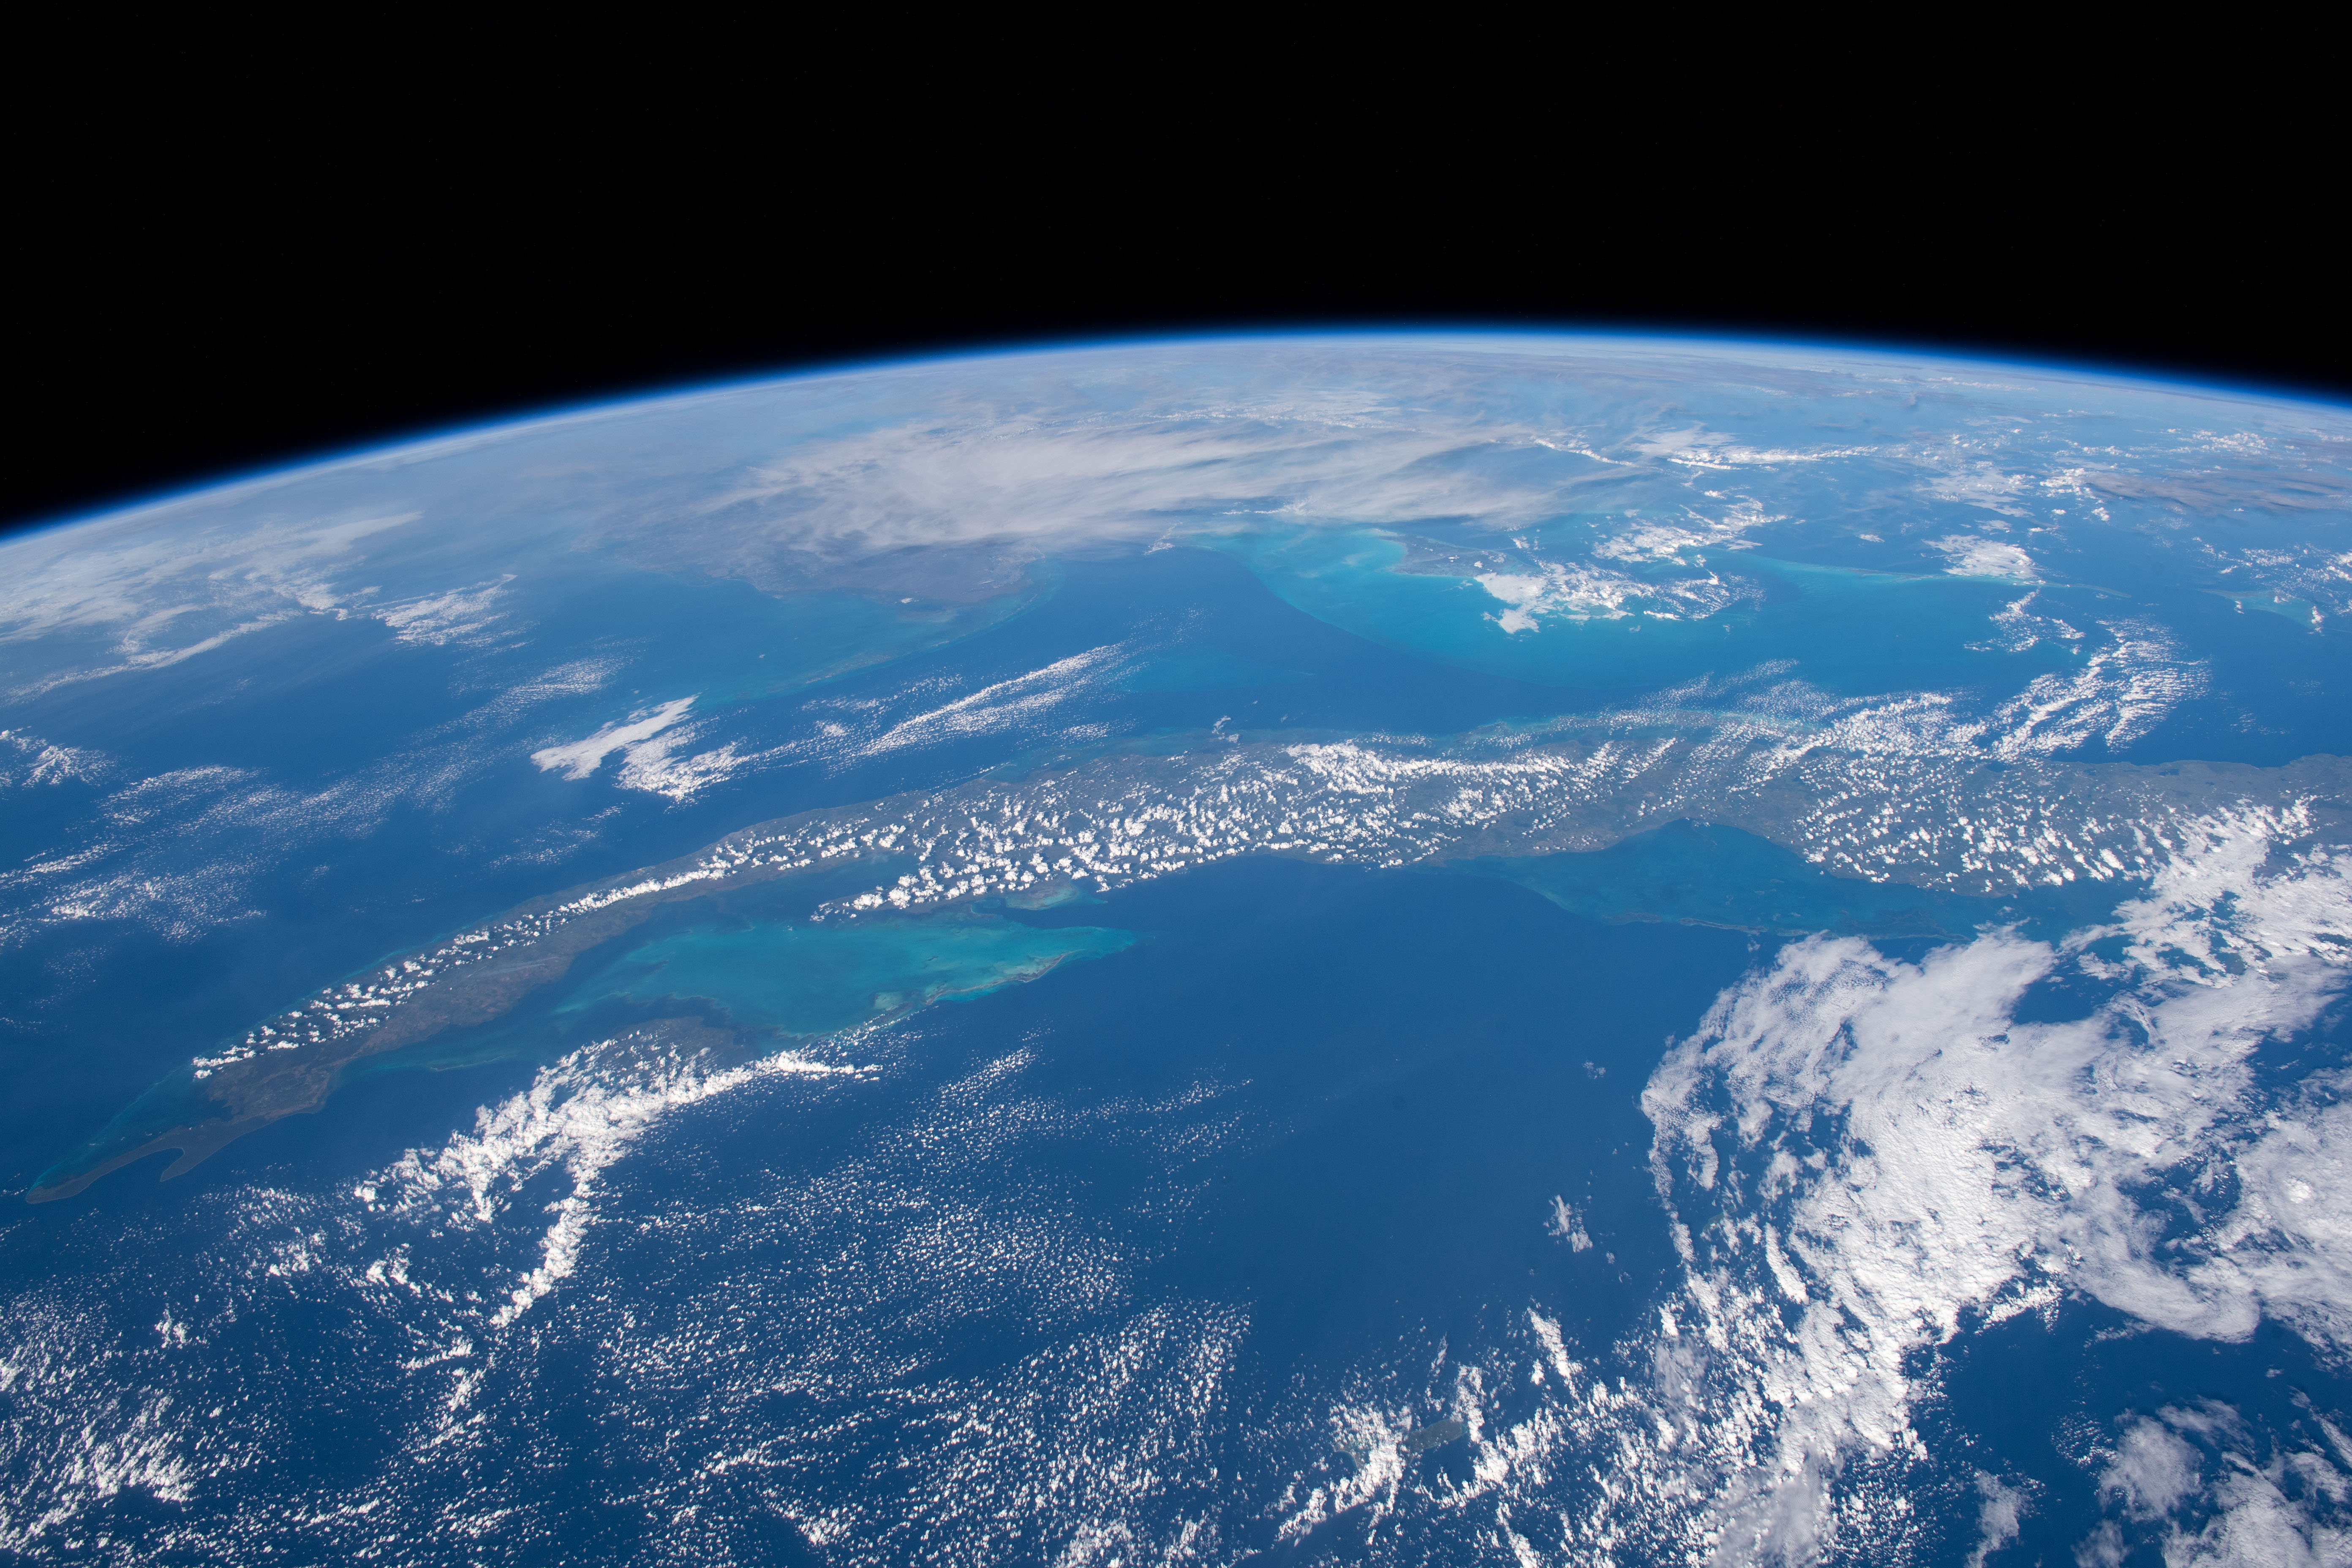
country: CUBA
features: CUBA
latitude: 22.5
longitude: -80.0
